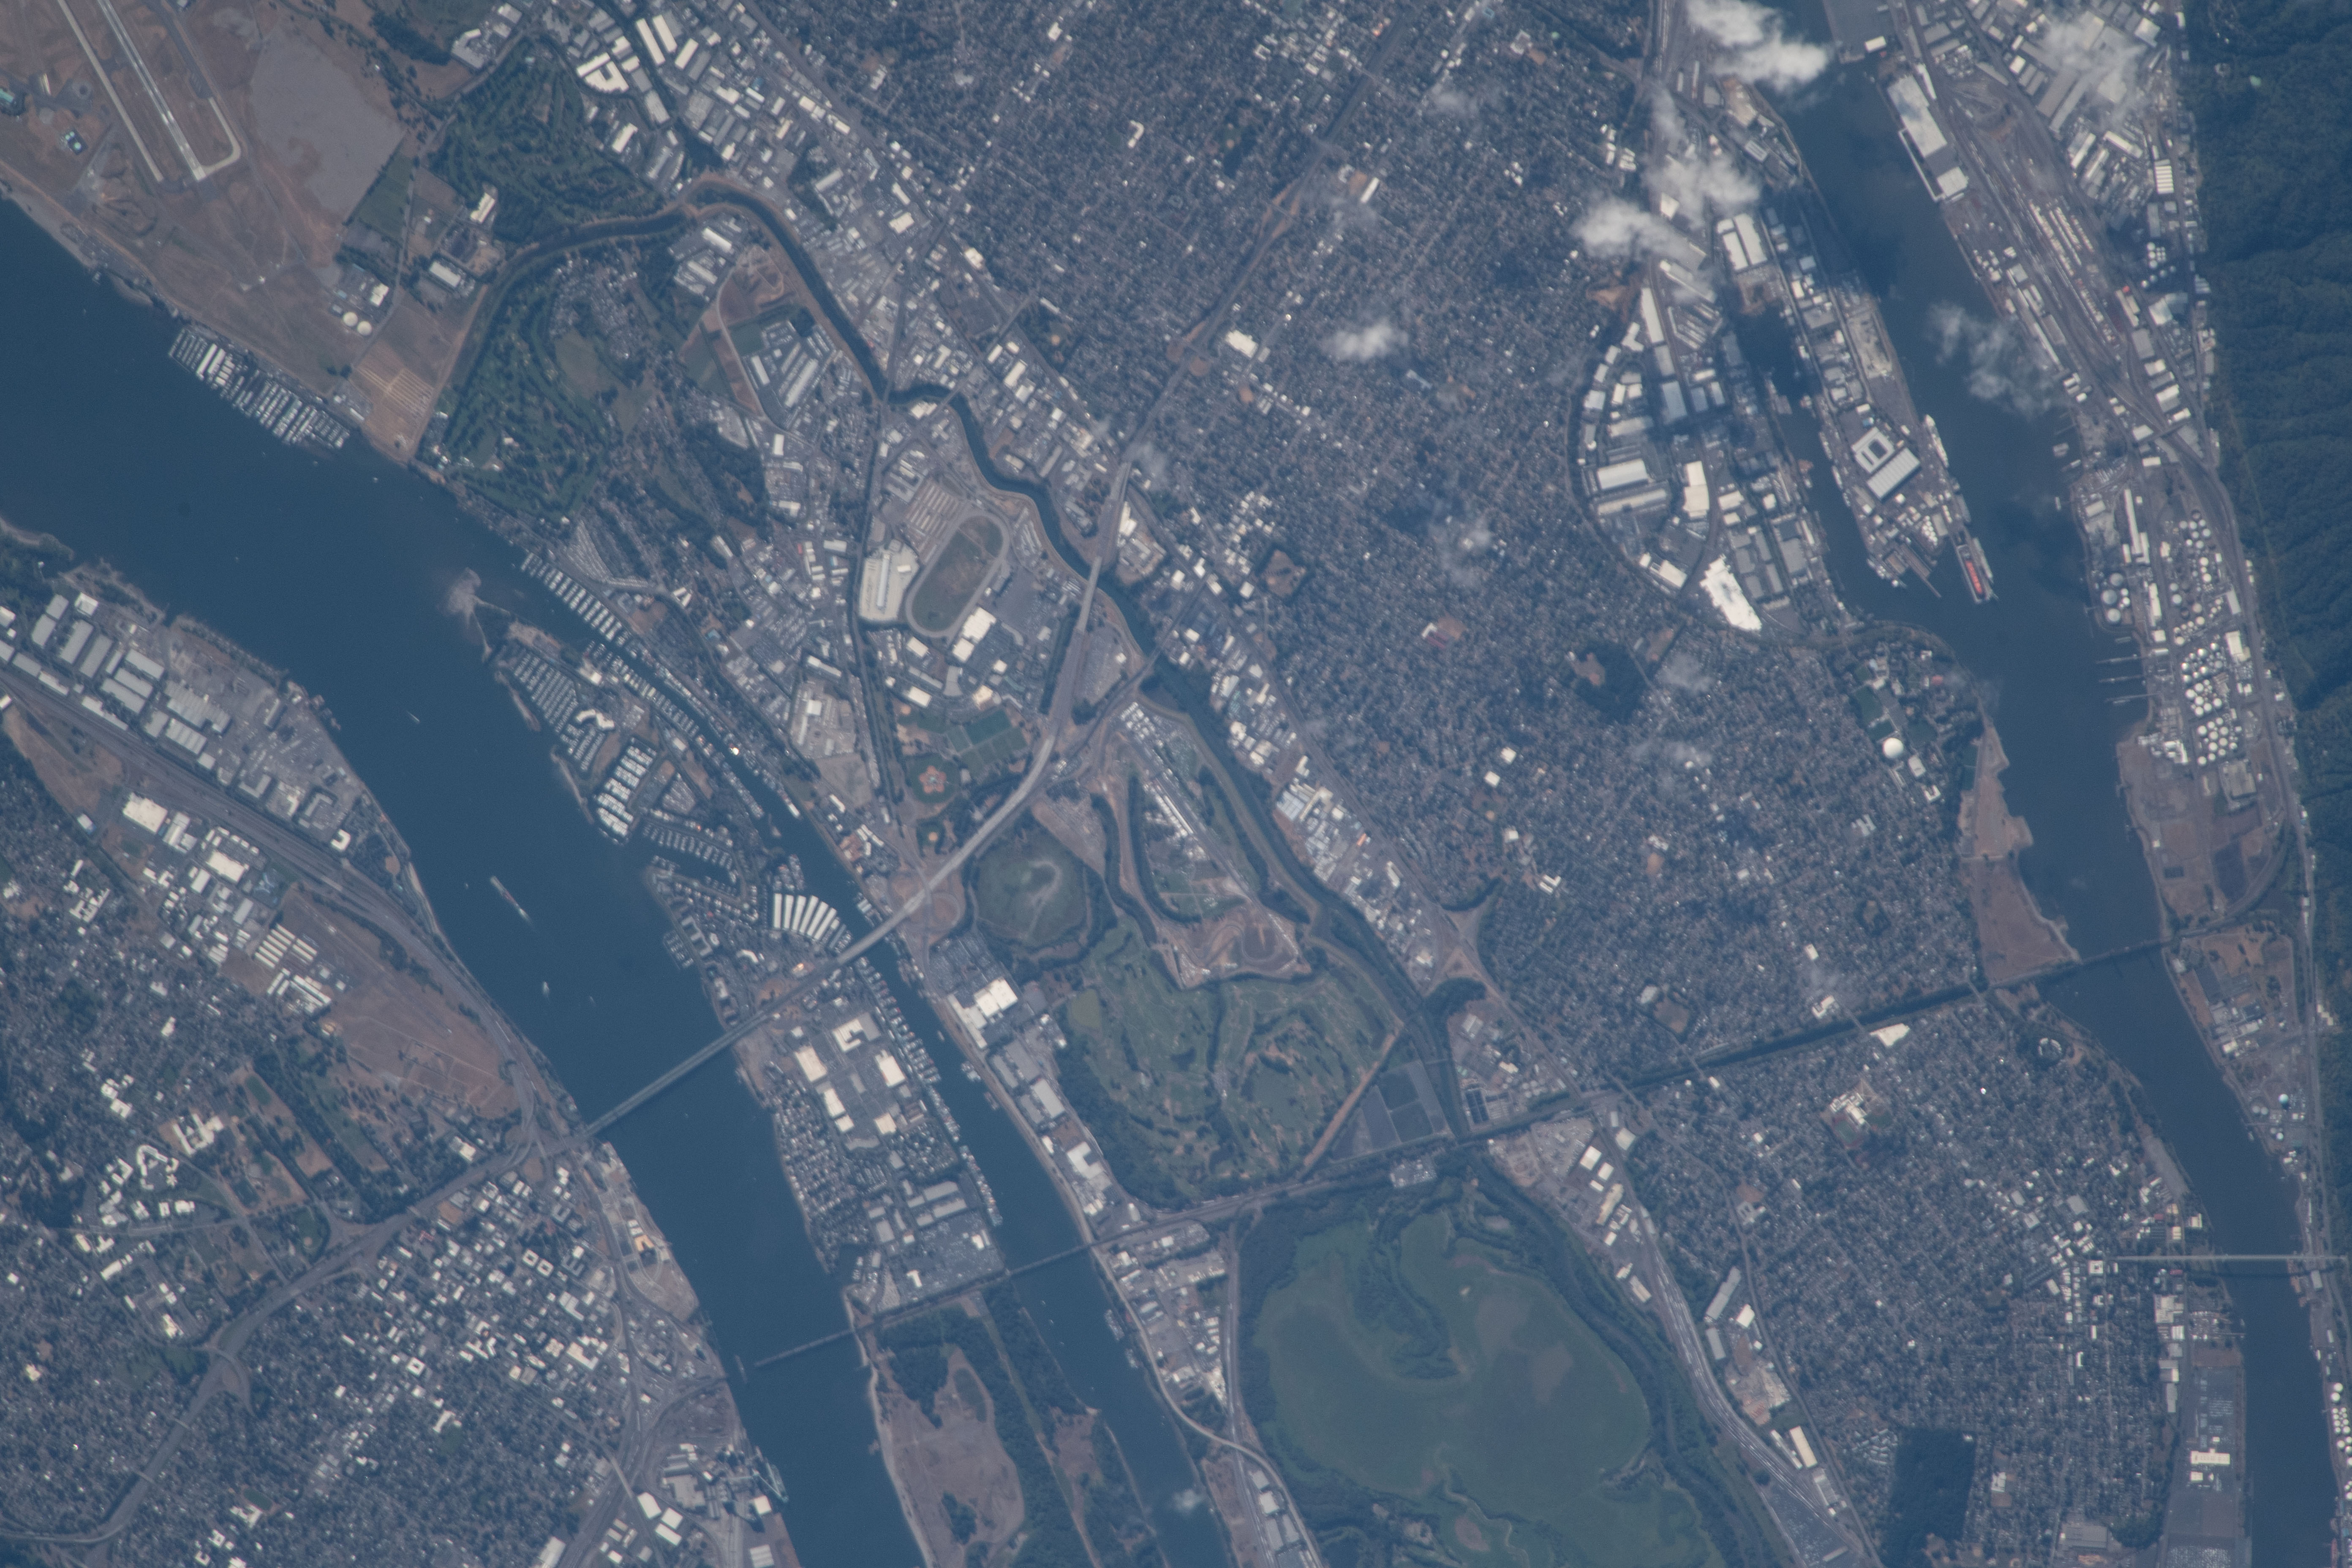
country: USA-OREGON
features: HAYDEN ISLAND, PORTLAND INTERNATIONAL AIRPORT, TOMAHAWK ISLAND
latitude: 45.6
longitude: -122.7
